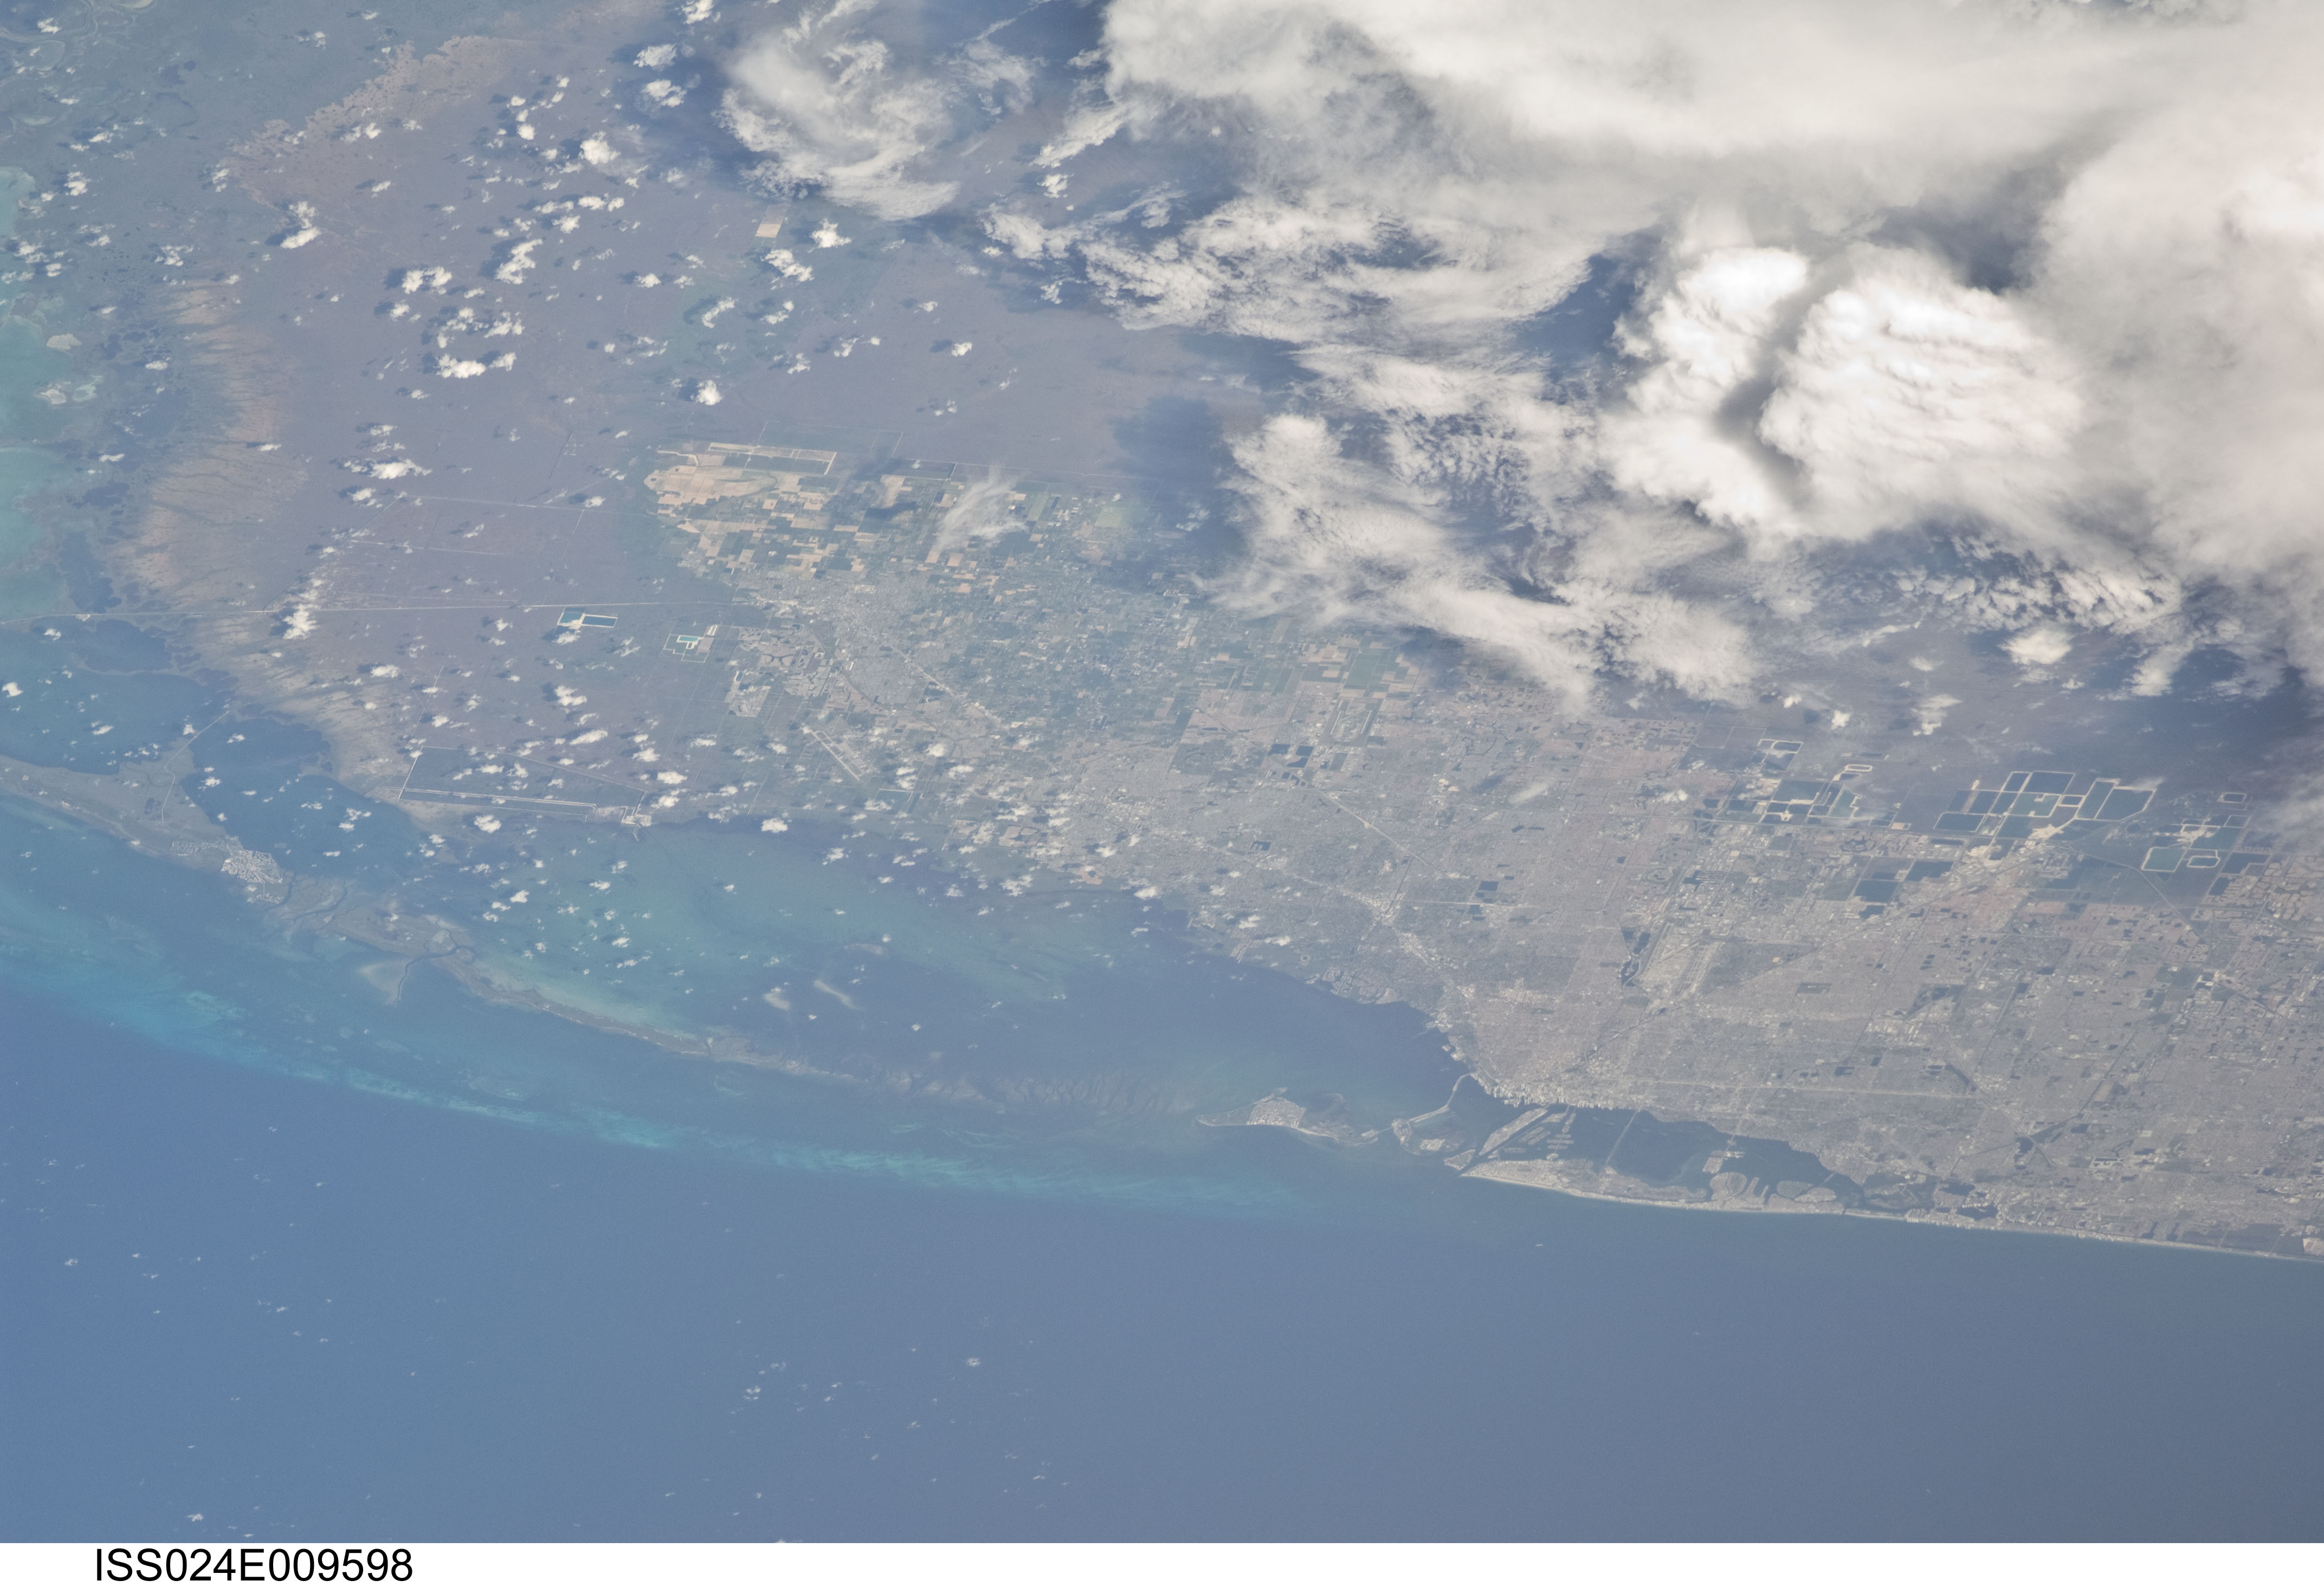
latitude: 25.8
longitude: -80.3
